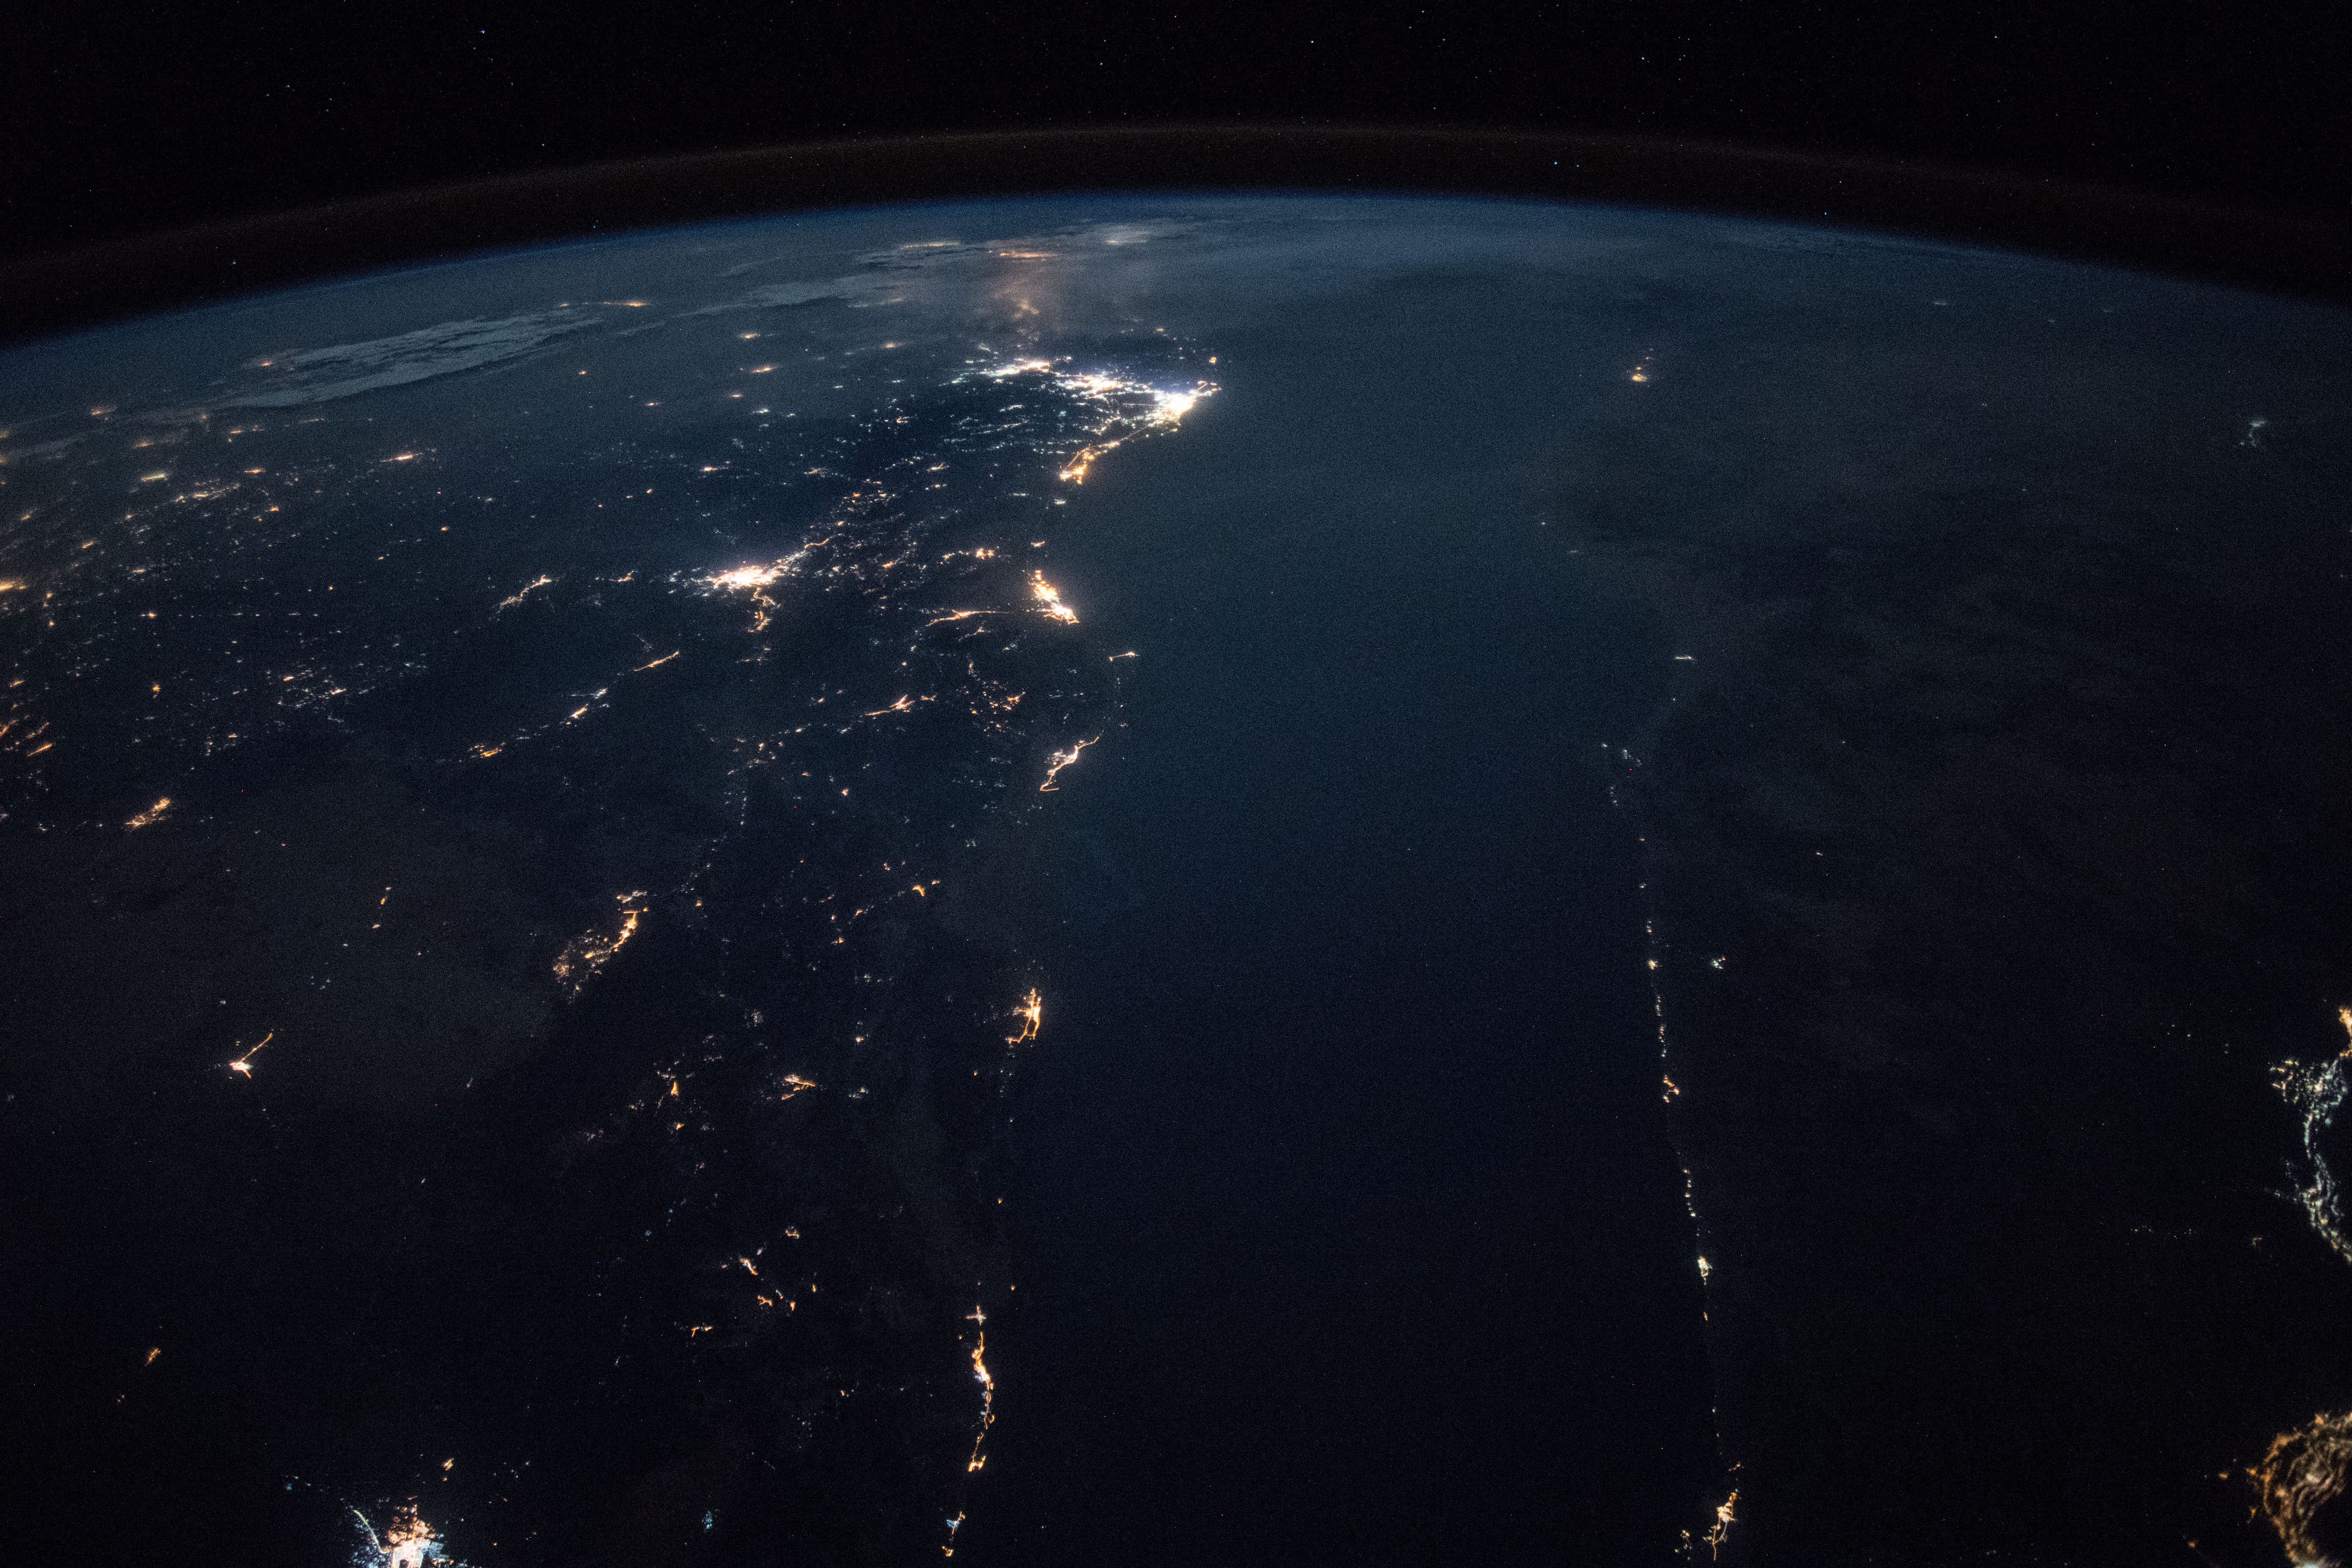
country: SAUDI ARABIA
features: HEJAZ MOUNTAINS, RED SEA, EASTERN DESERT, TABUK CITY, AL WAJH CITY, AL ULA CITY, NILE RIVER, NIGHT, EARTH LIMB
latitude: 27.2
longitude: 35.7
